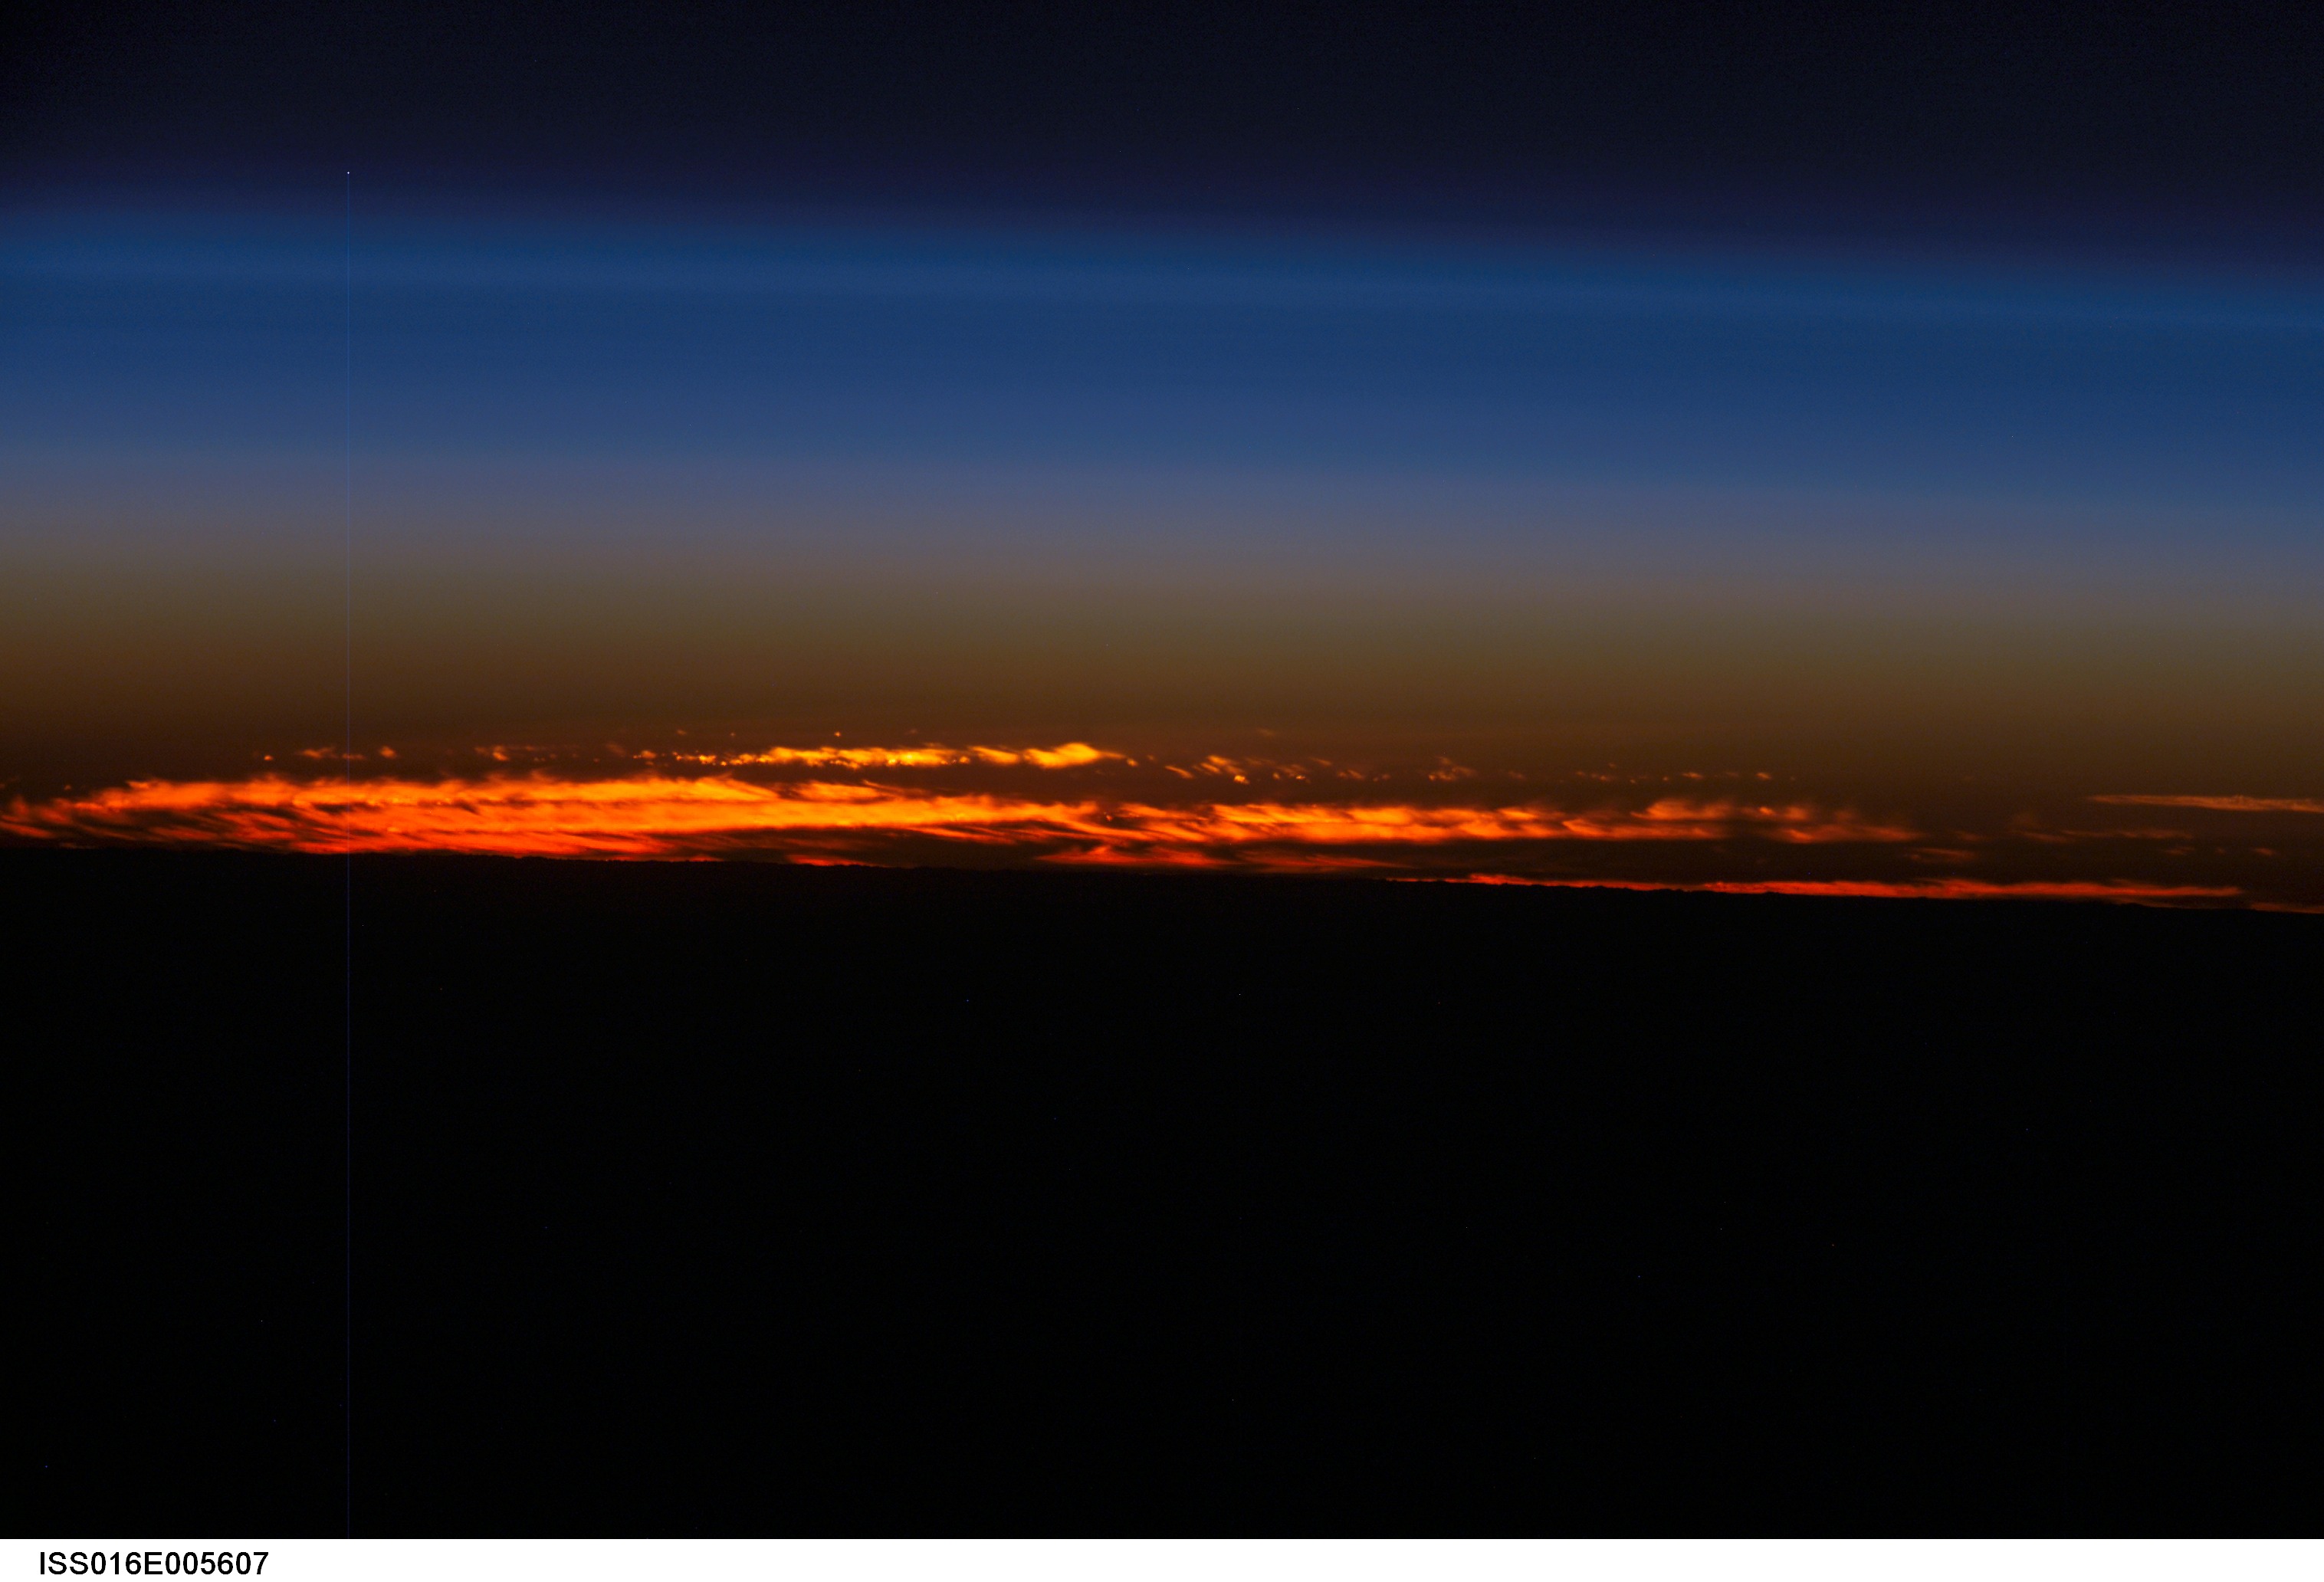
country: ATLANTIC OCEAN
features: ATMOSPHERIC LIMB, DUSK
